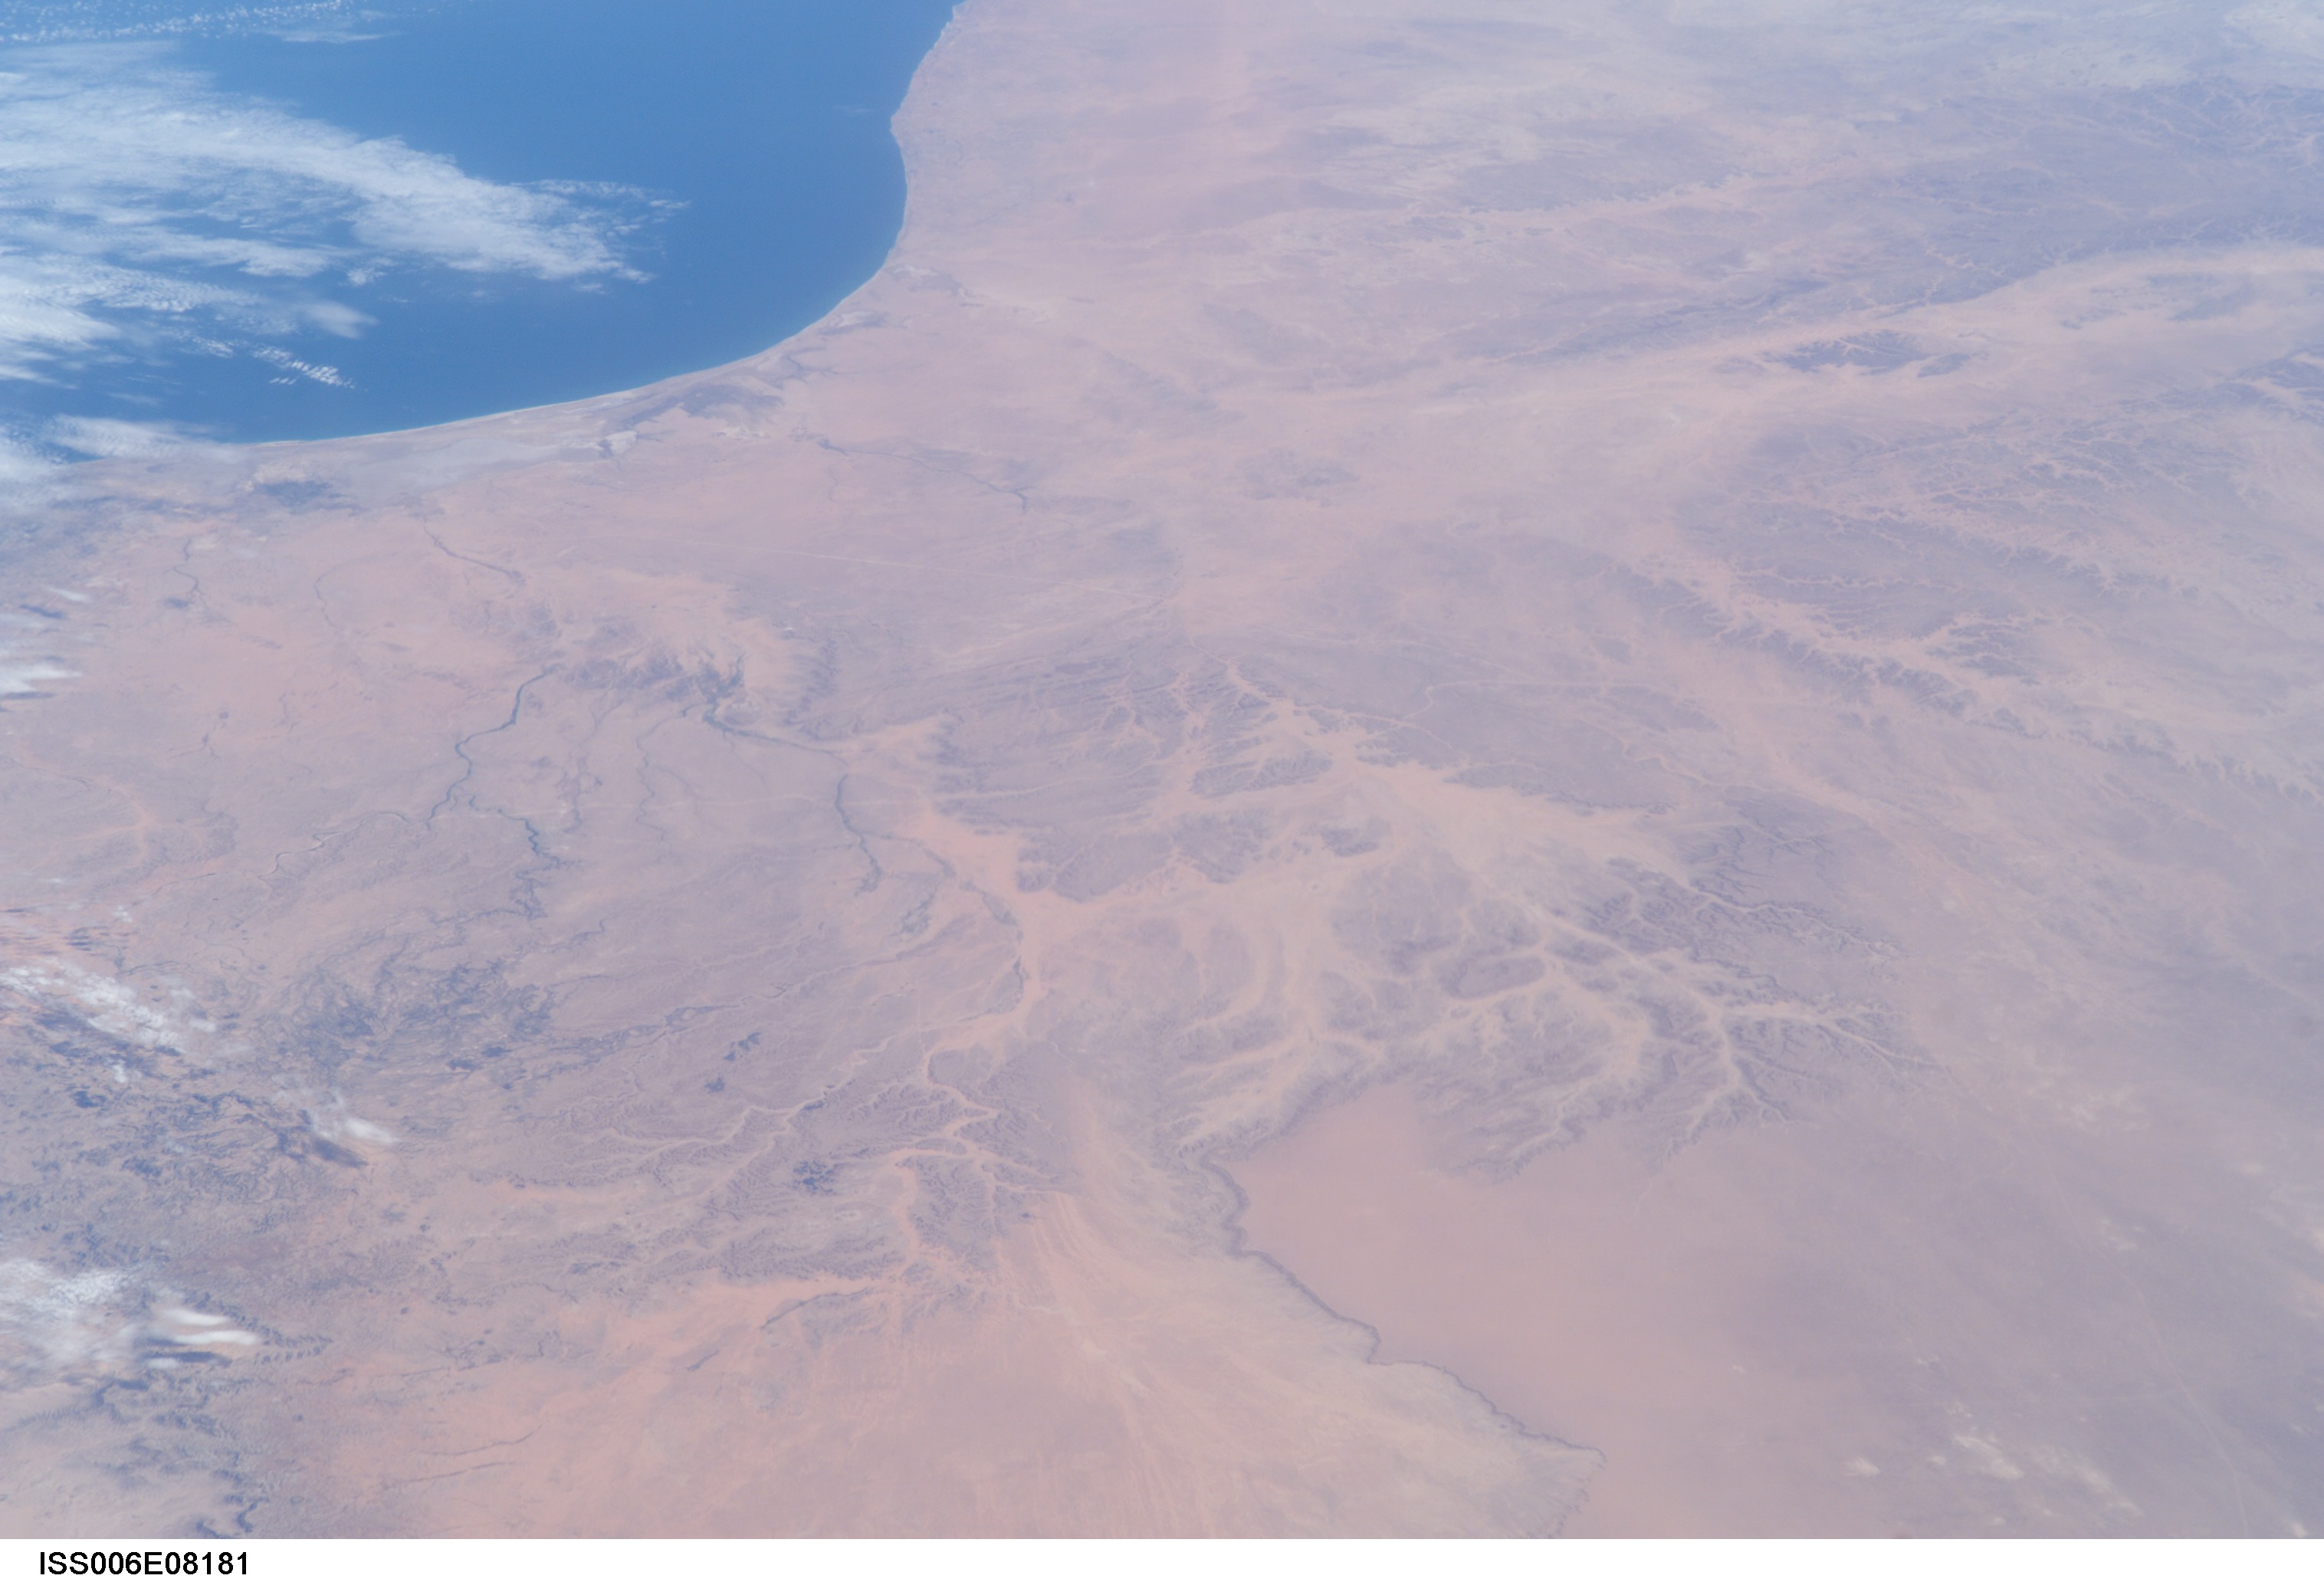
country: LIBYA
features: GULF OF SIDRA COAST, DESERT
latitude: 30.0
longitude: 20.0
